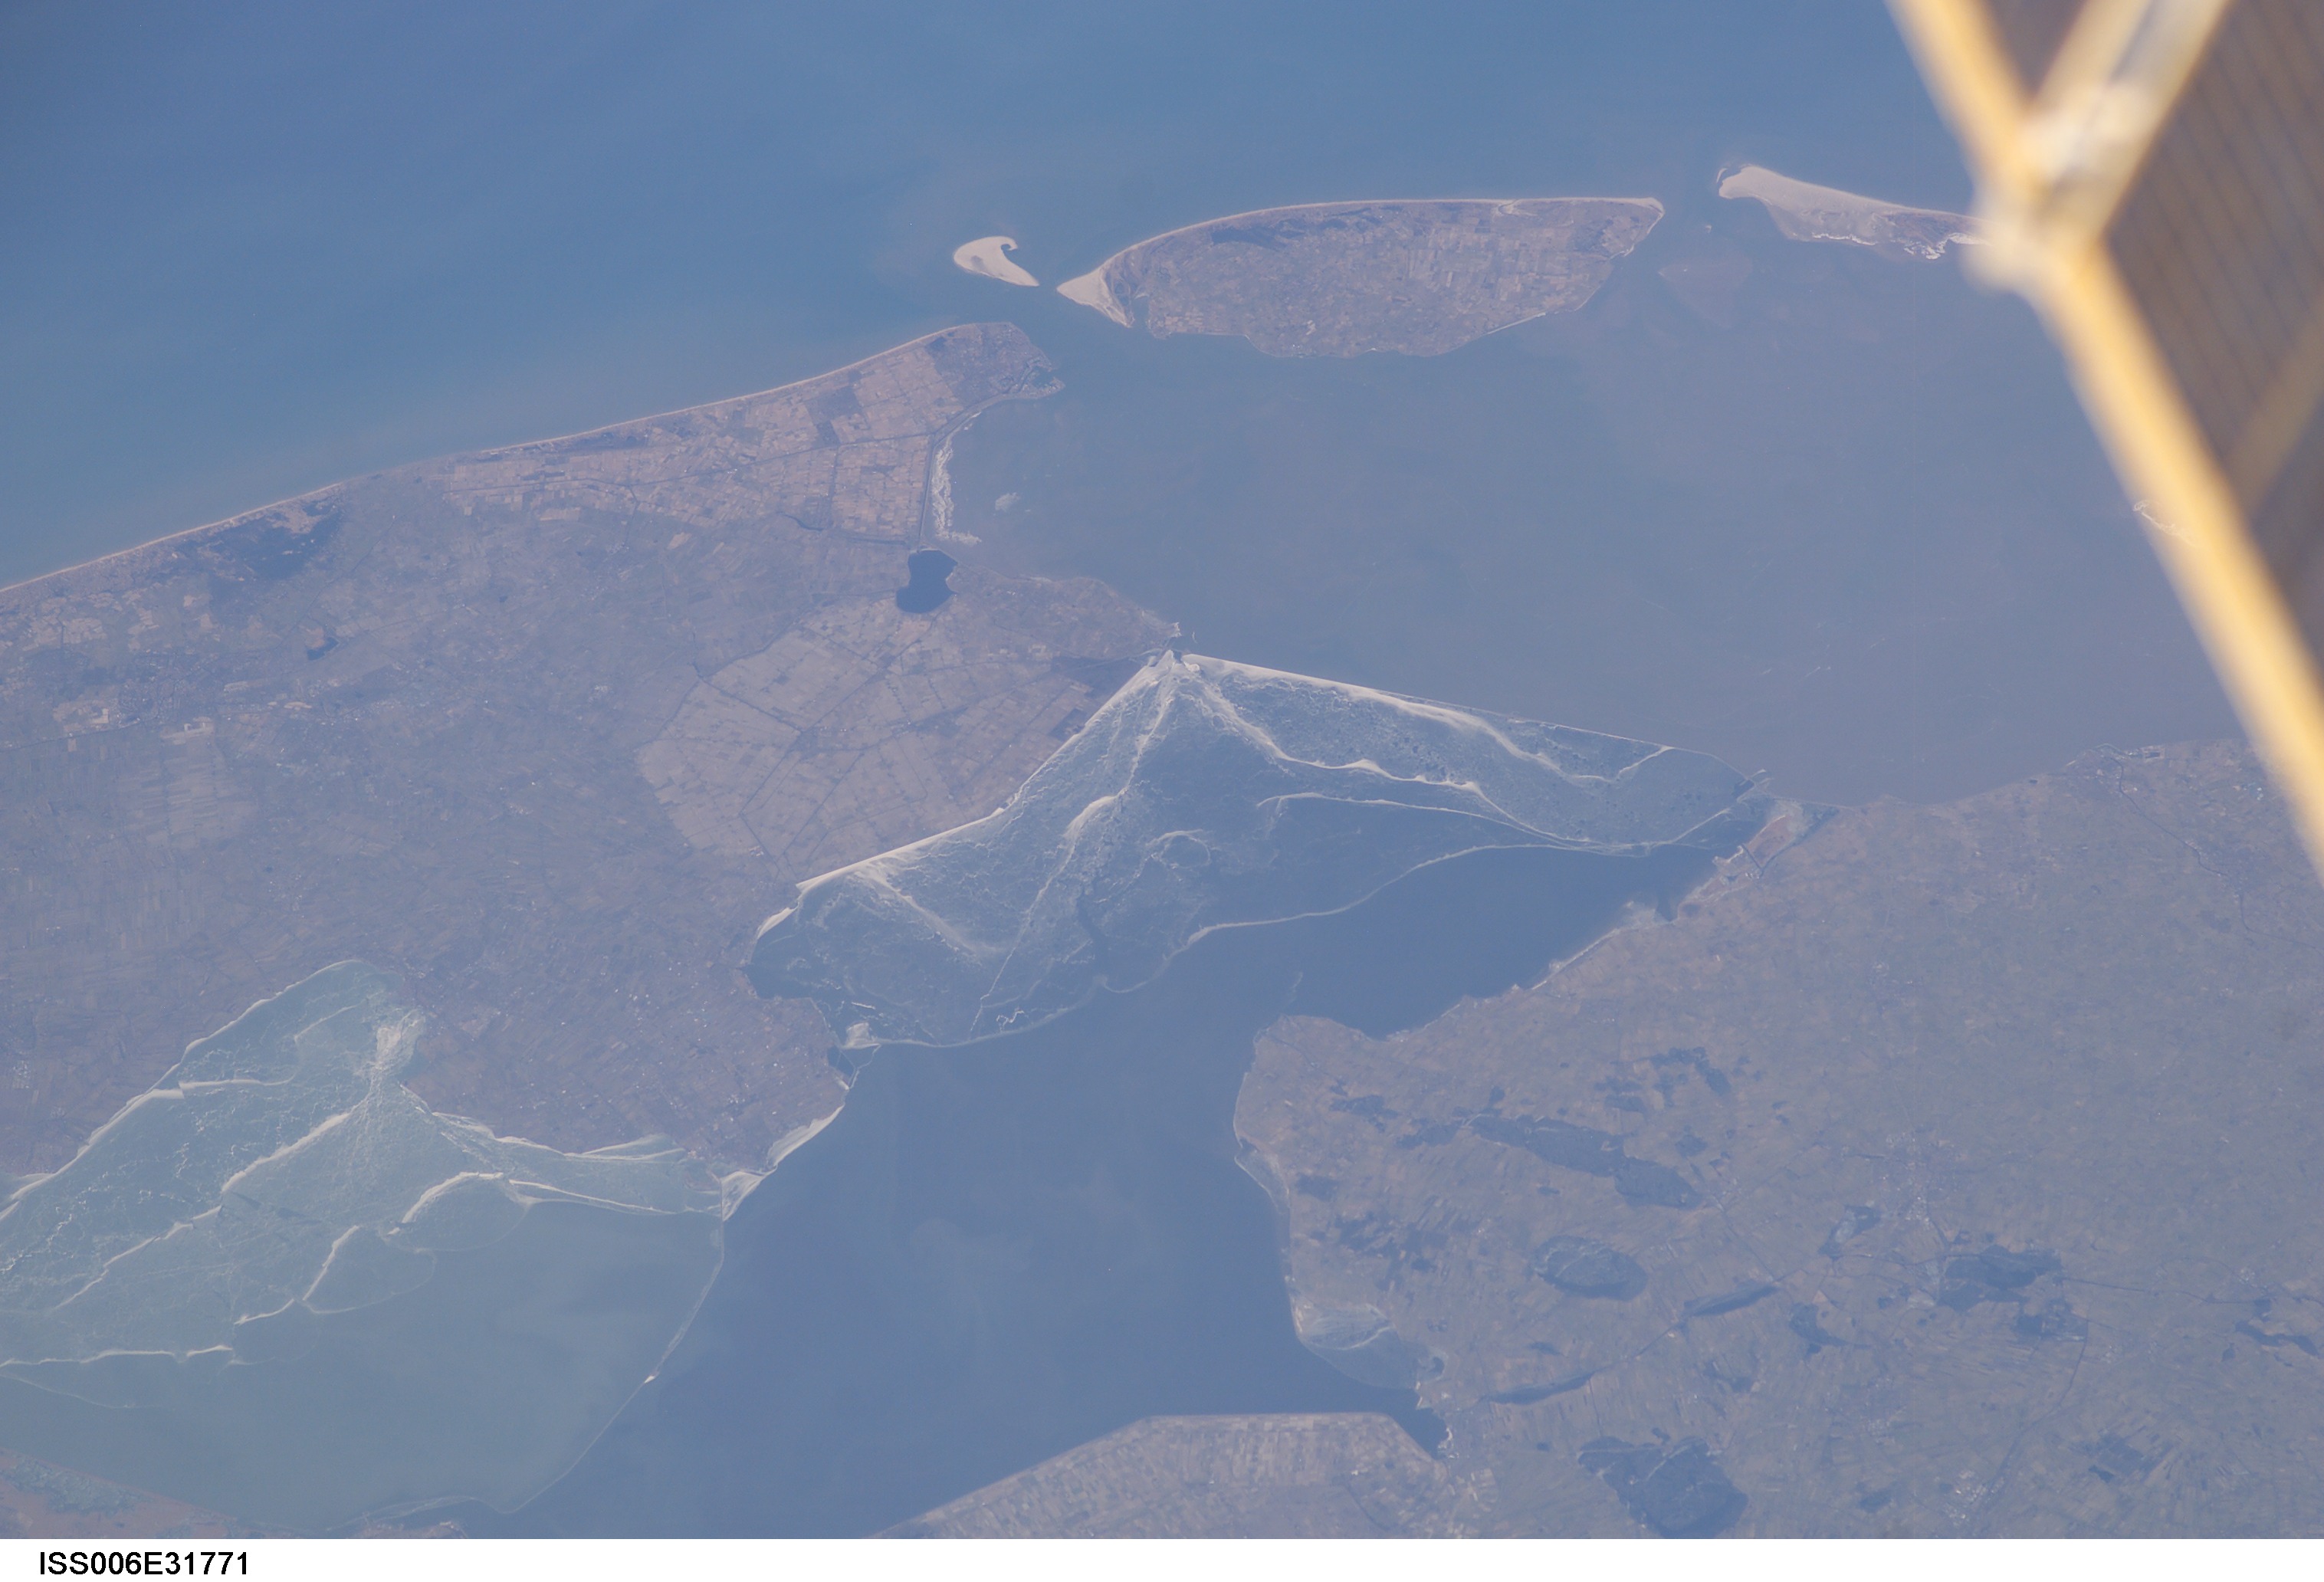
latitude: 52.5
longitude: 5.0
